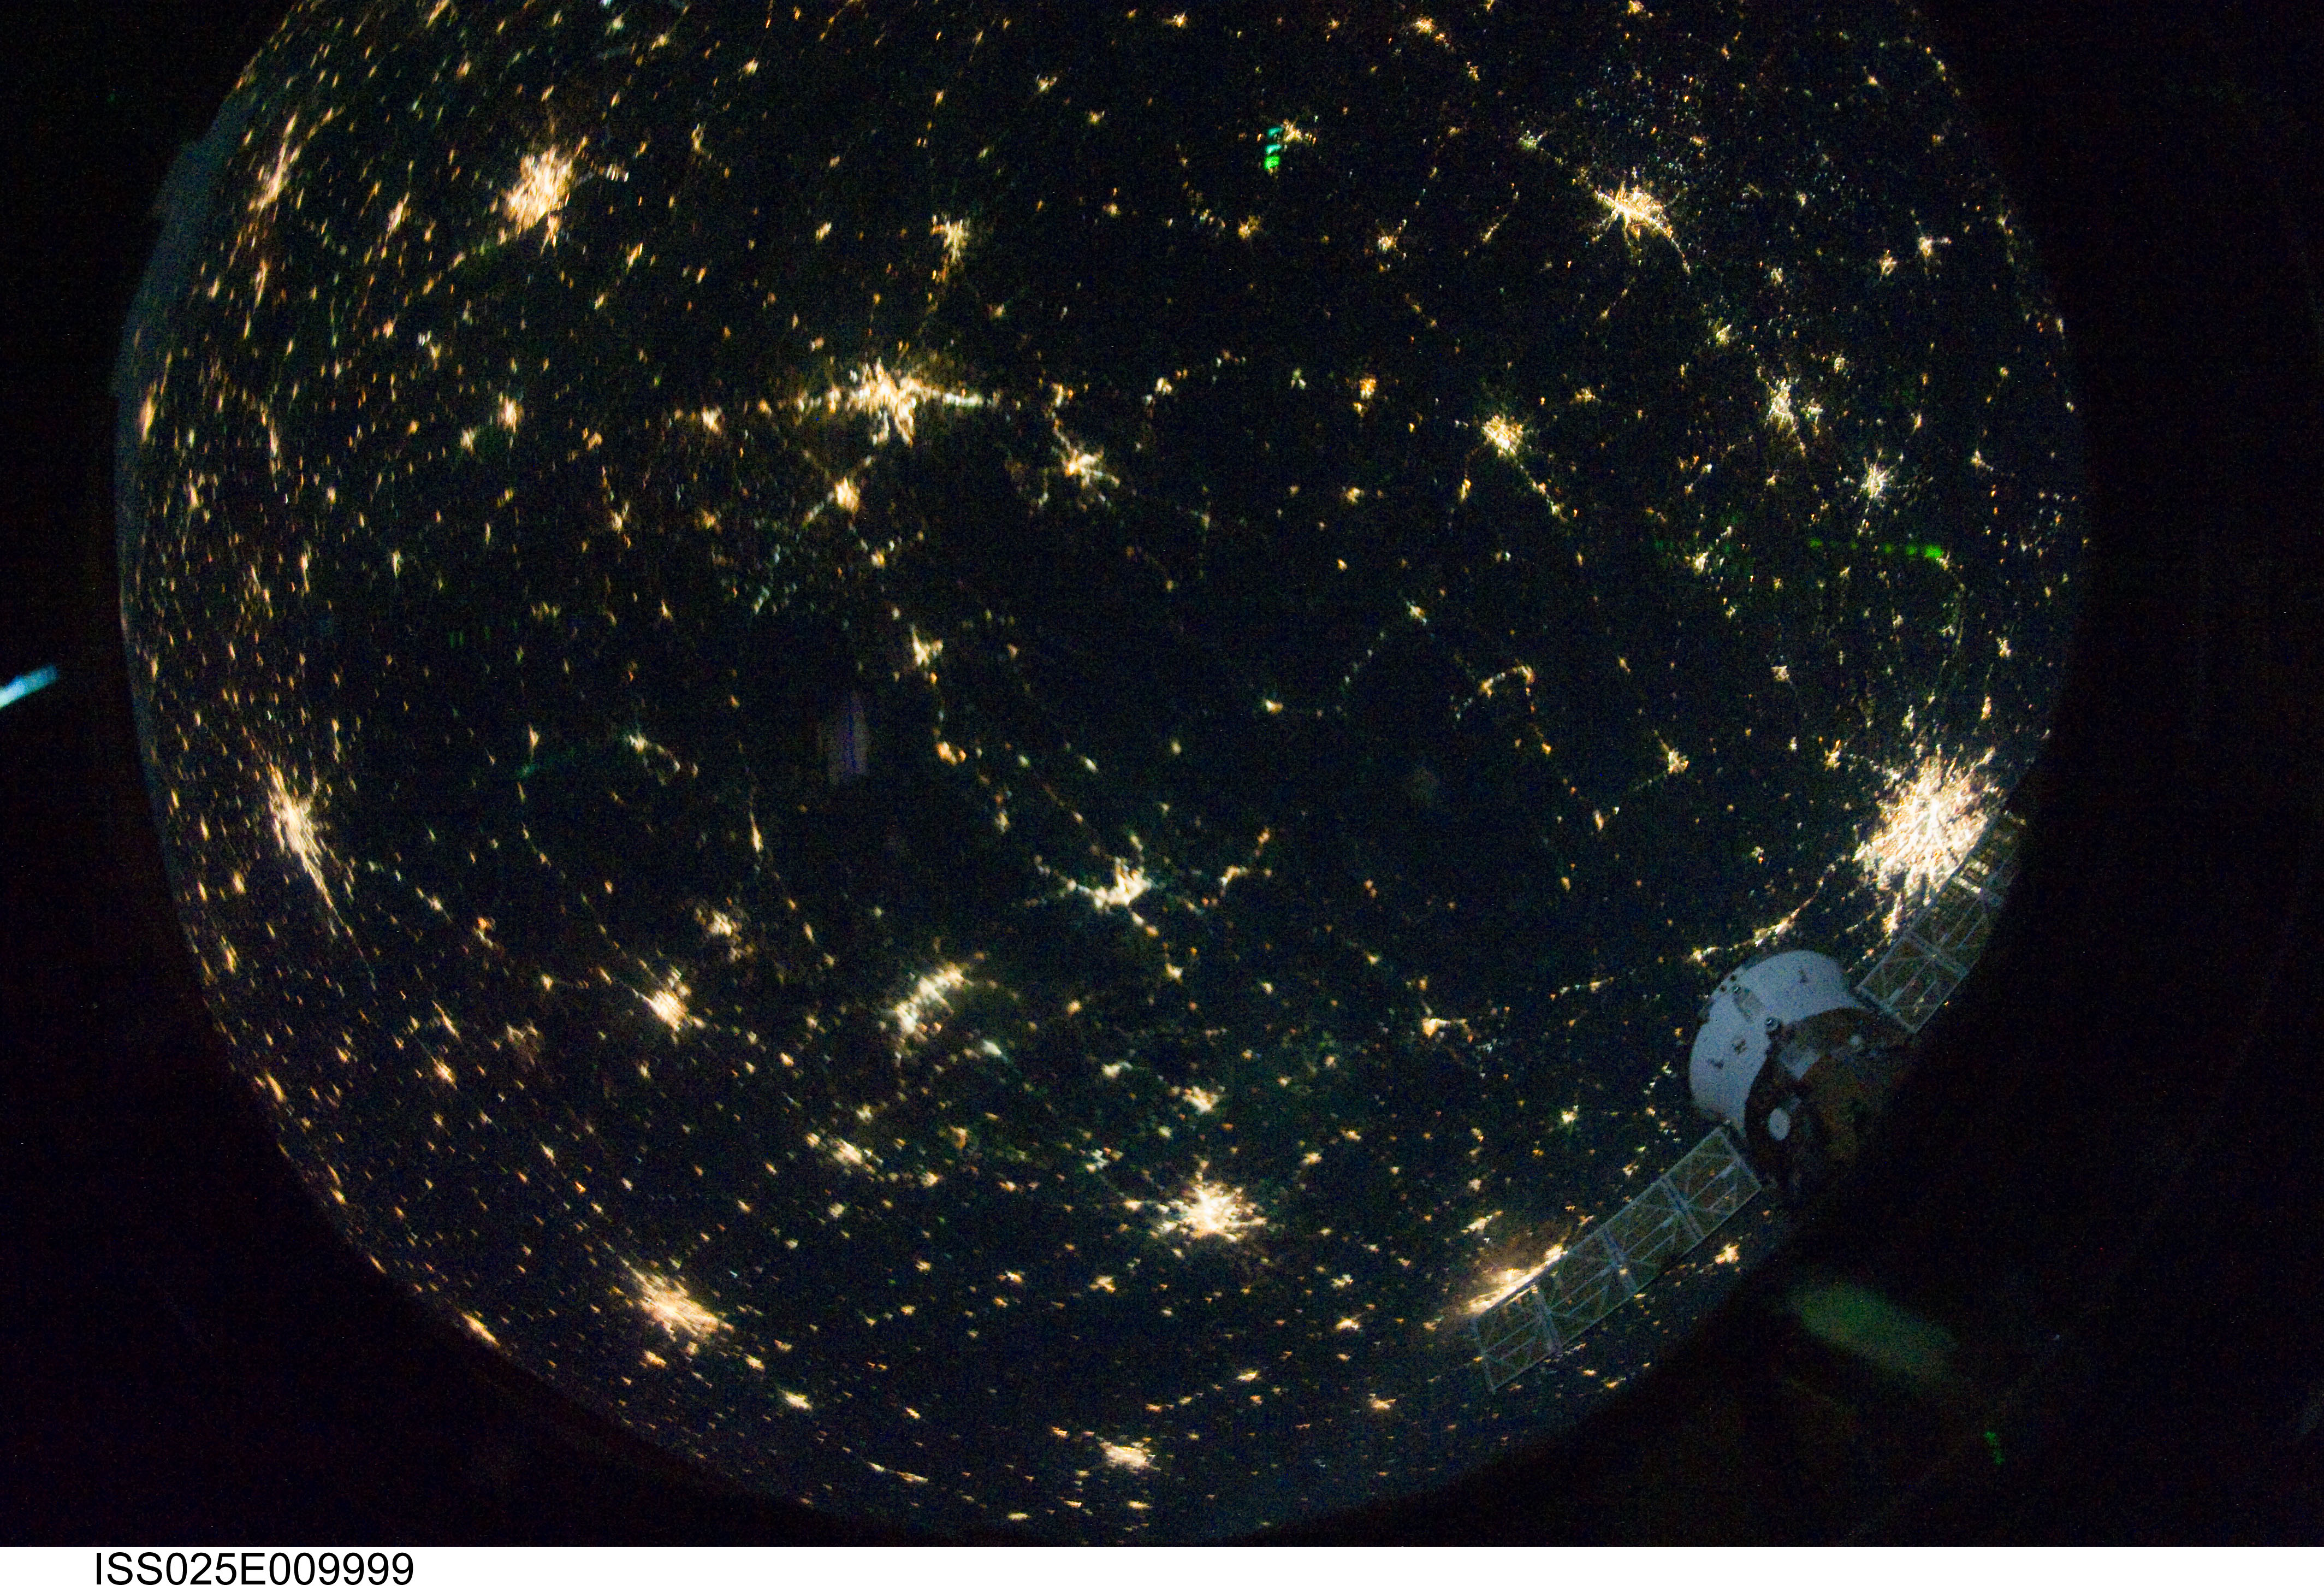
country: USA-MISSOURI
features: DALLAS (FAR RT.), STLOUIS(FAR L.), AT NIGHT
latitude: 37.0
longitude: -94.5
